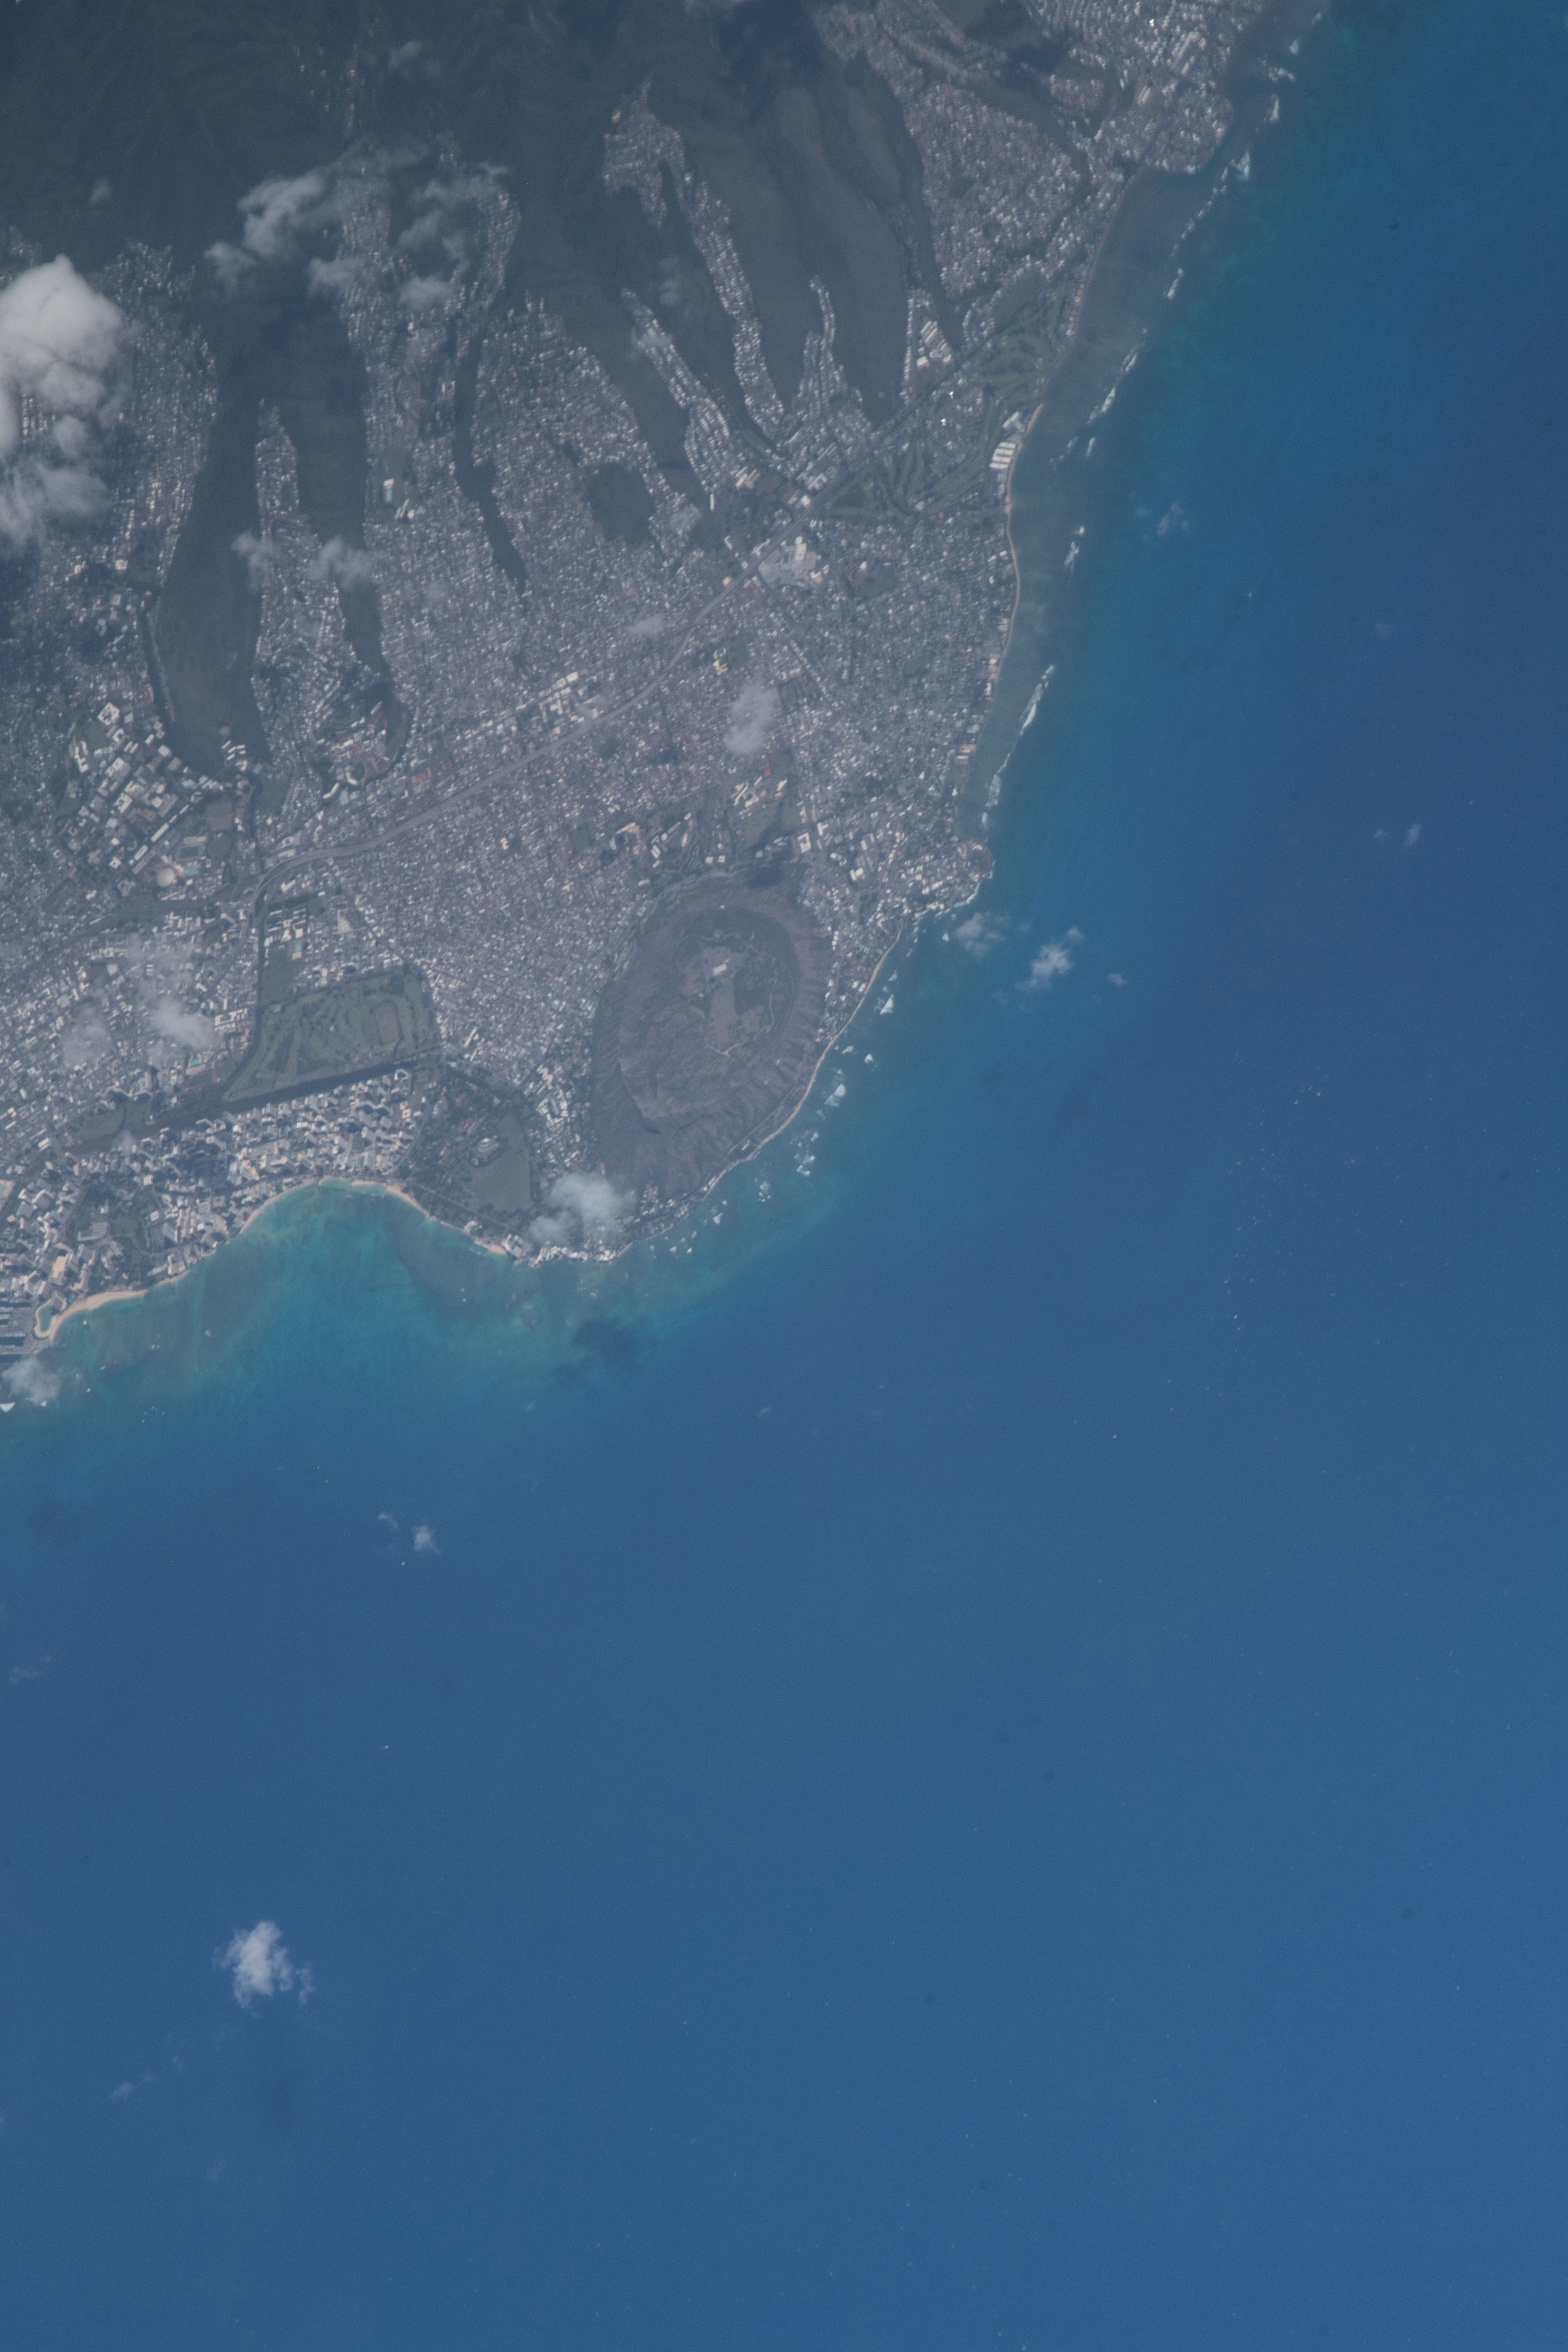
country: USA-HAWAII
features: HONOLULU, DIAMOND HEAD BEACH PARK, ALA WAI GOLF COURSE
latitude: 21.2
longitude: -157.8
